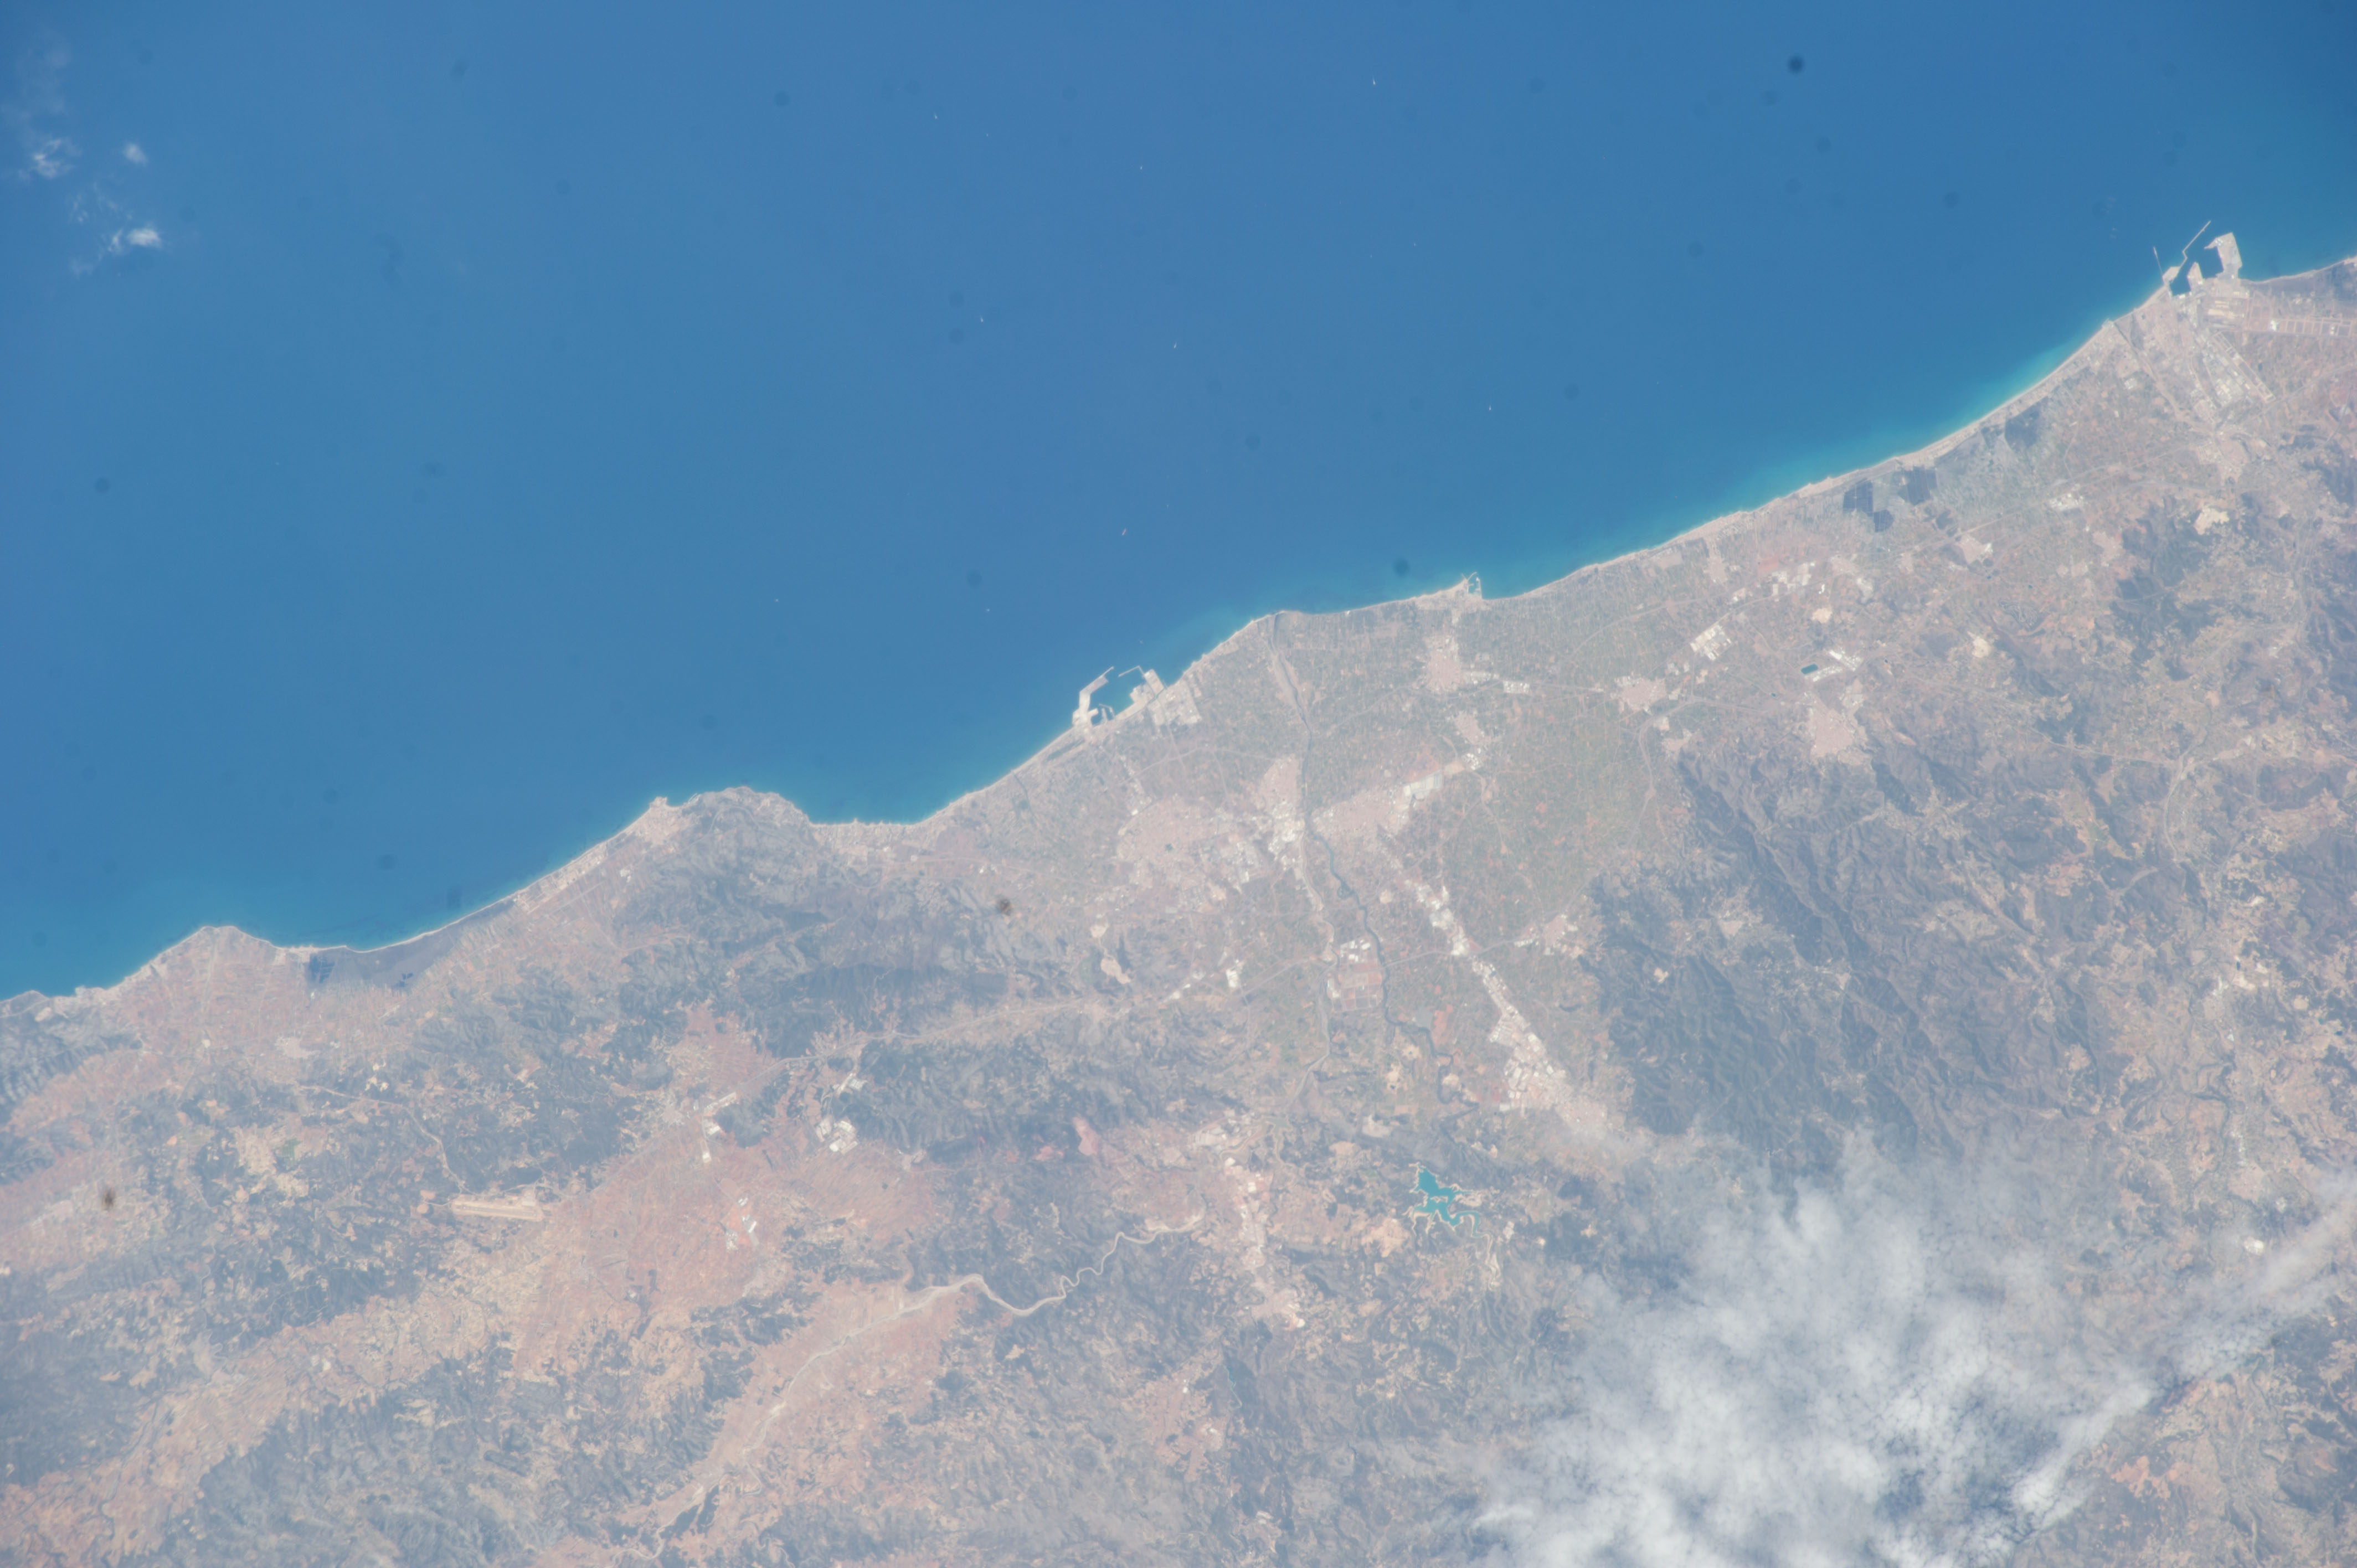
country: SPAIN
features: EL GRAO DE CASTELLoN, CASTELLON DE LA PLANA, PORT DE SAGUNT, ONDA, EMBASSAMENT DEL SITJAR
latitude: 40.0
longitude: 0.0
